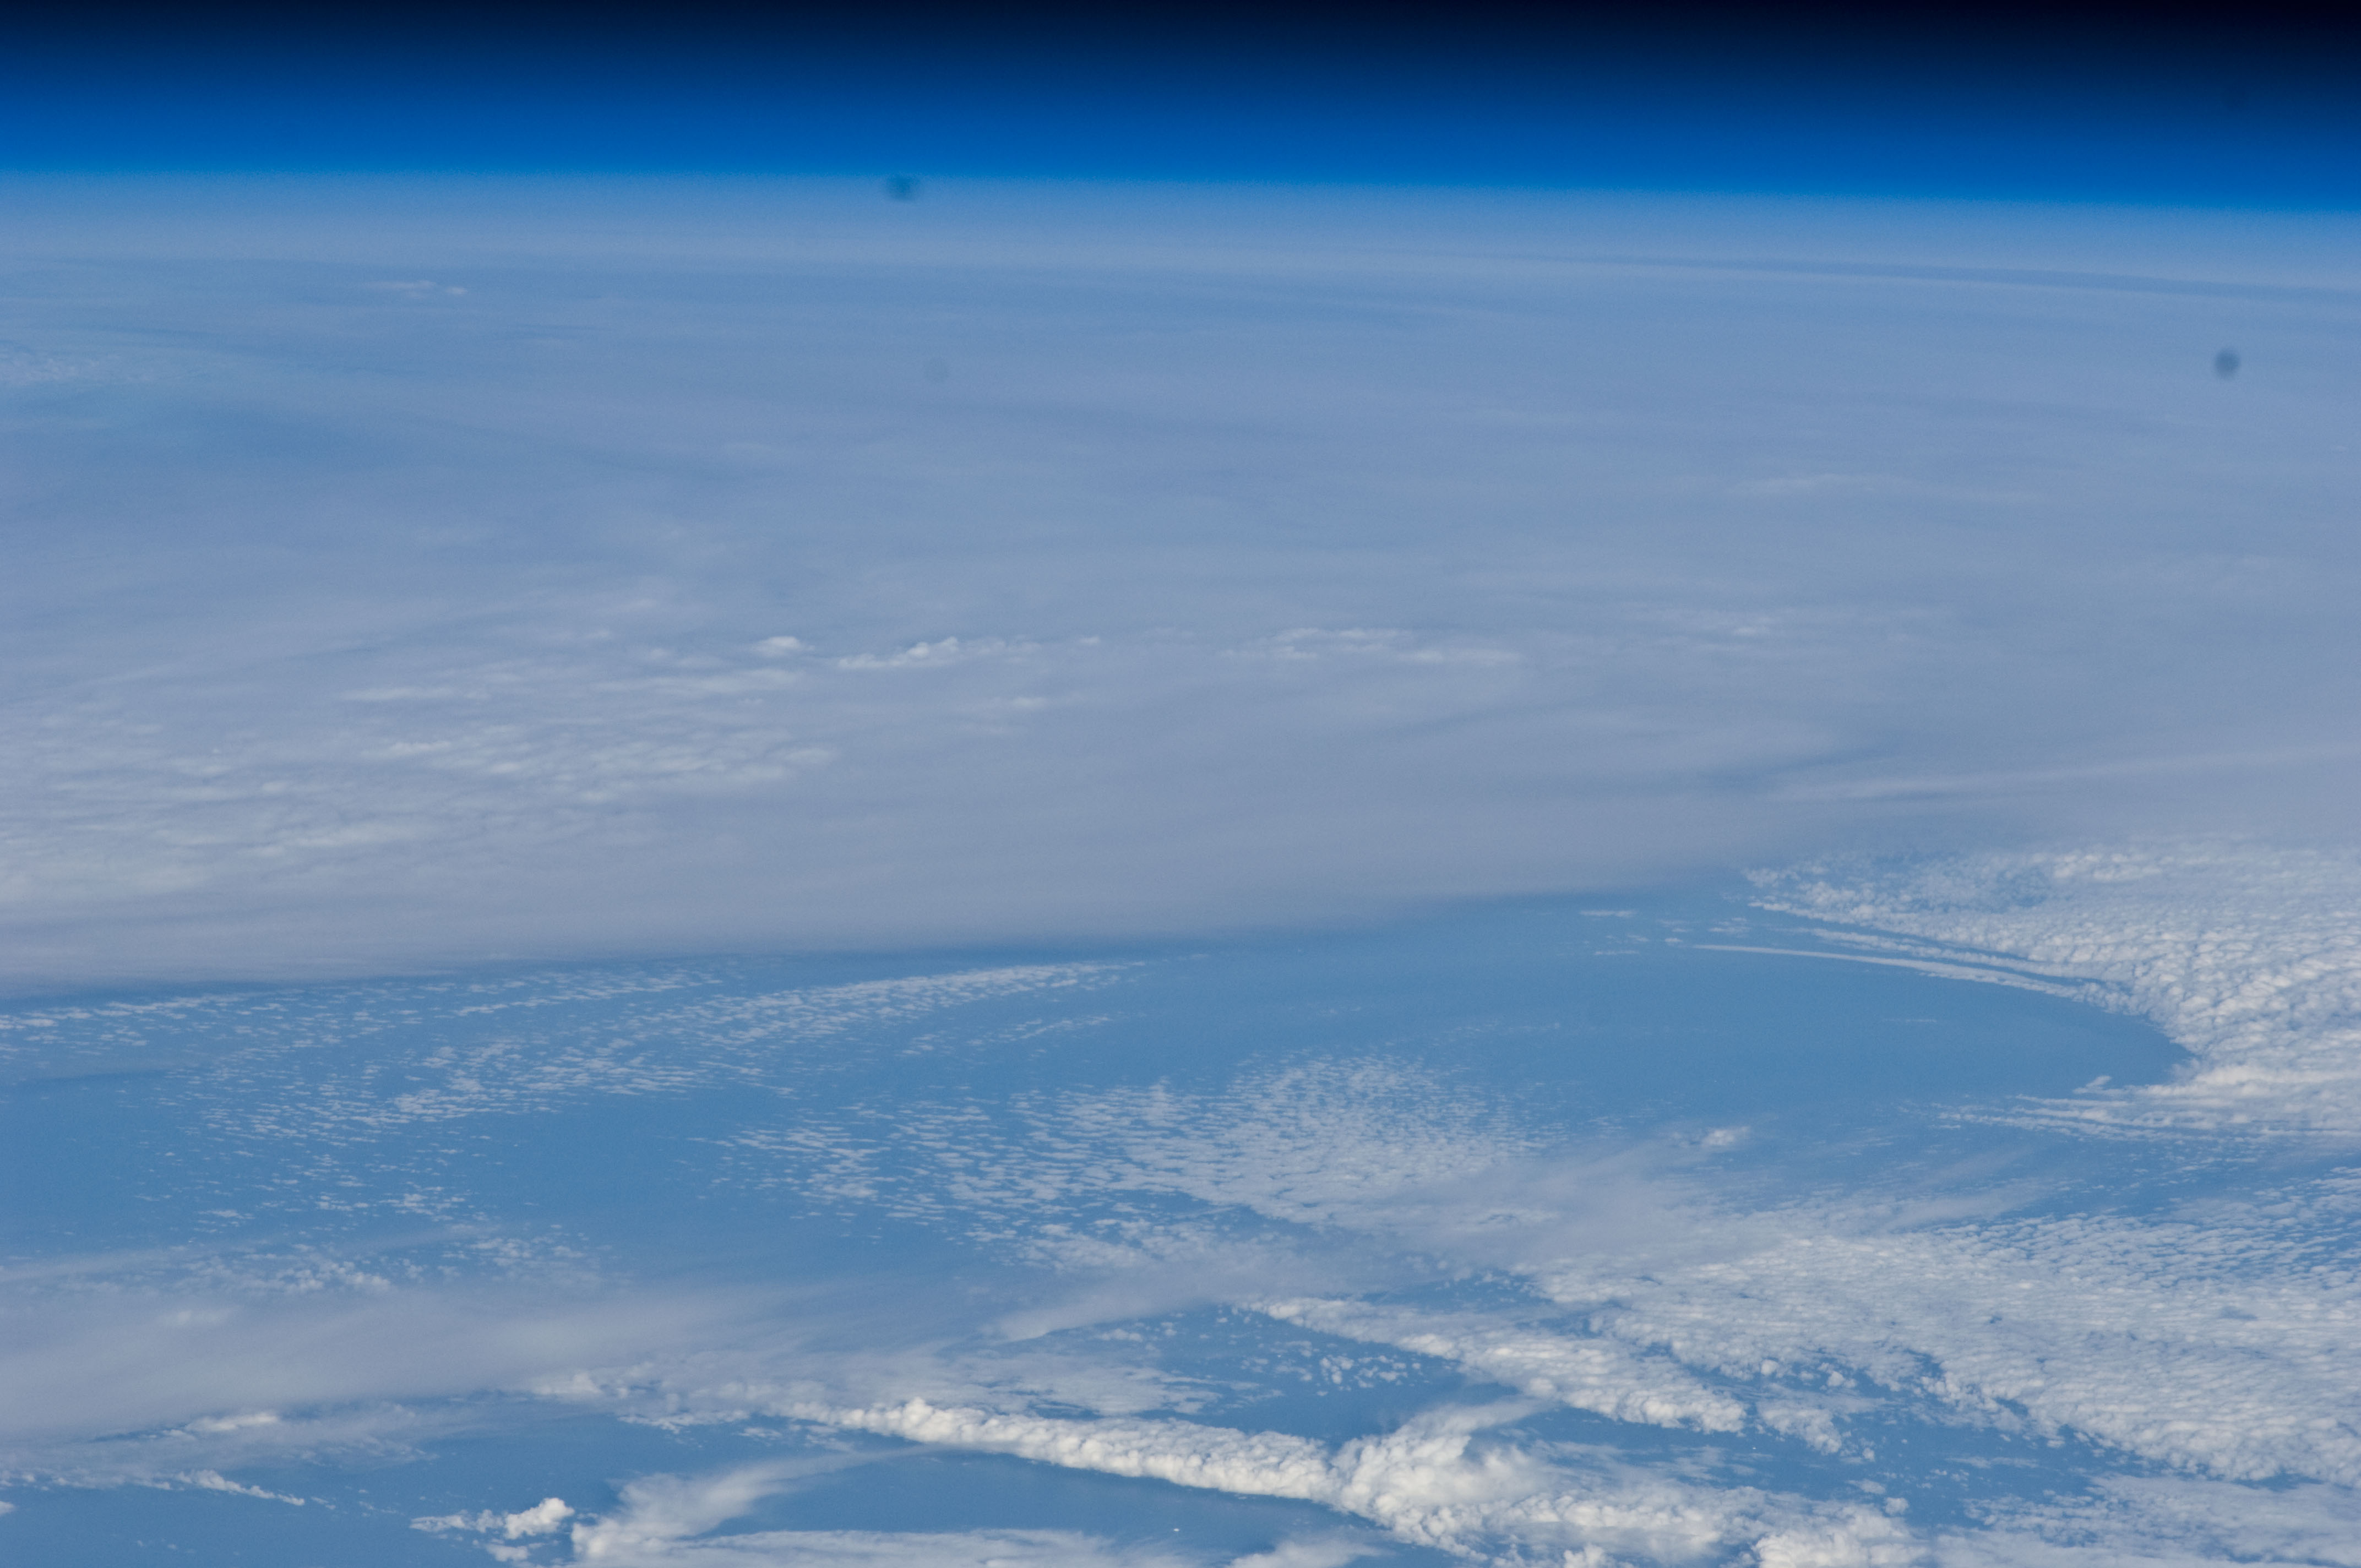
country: INDIAN OCEAN
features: PAN-MULTI-LAYERED CLOUD FORMATIONS, SEA SURFACE
